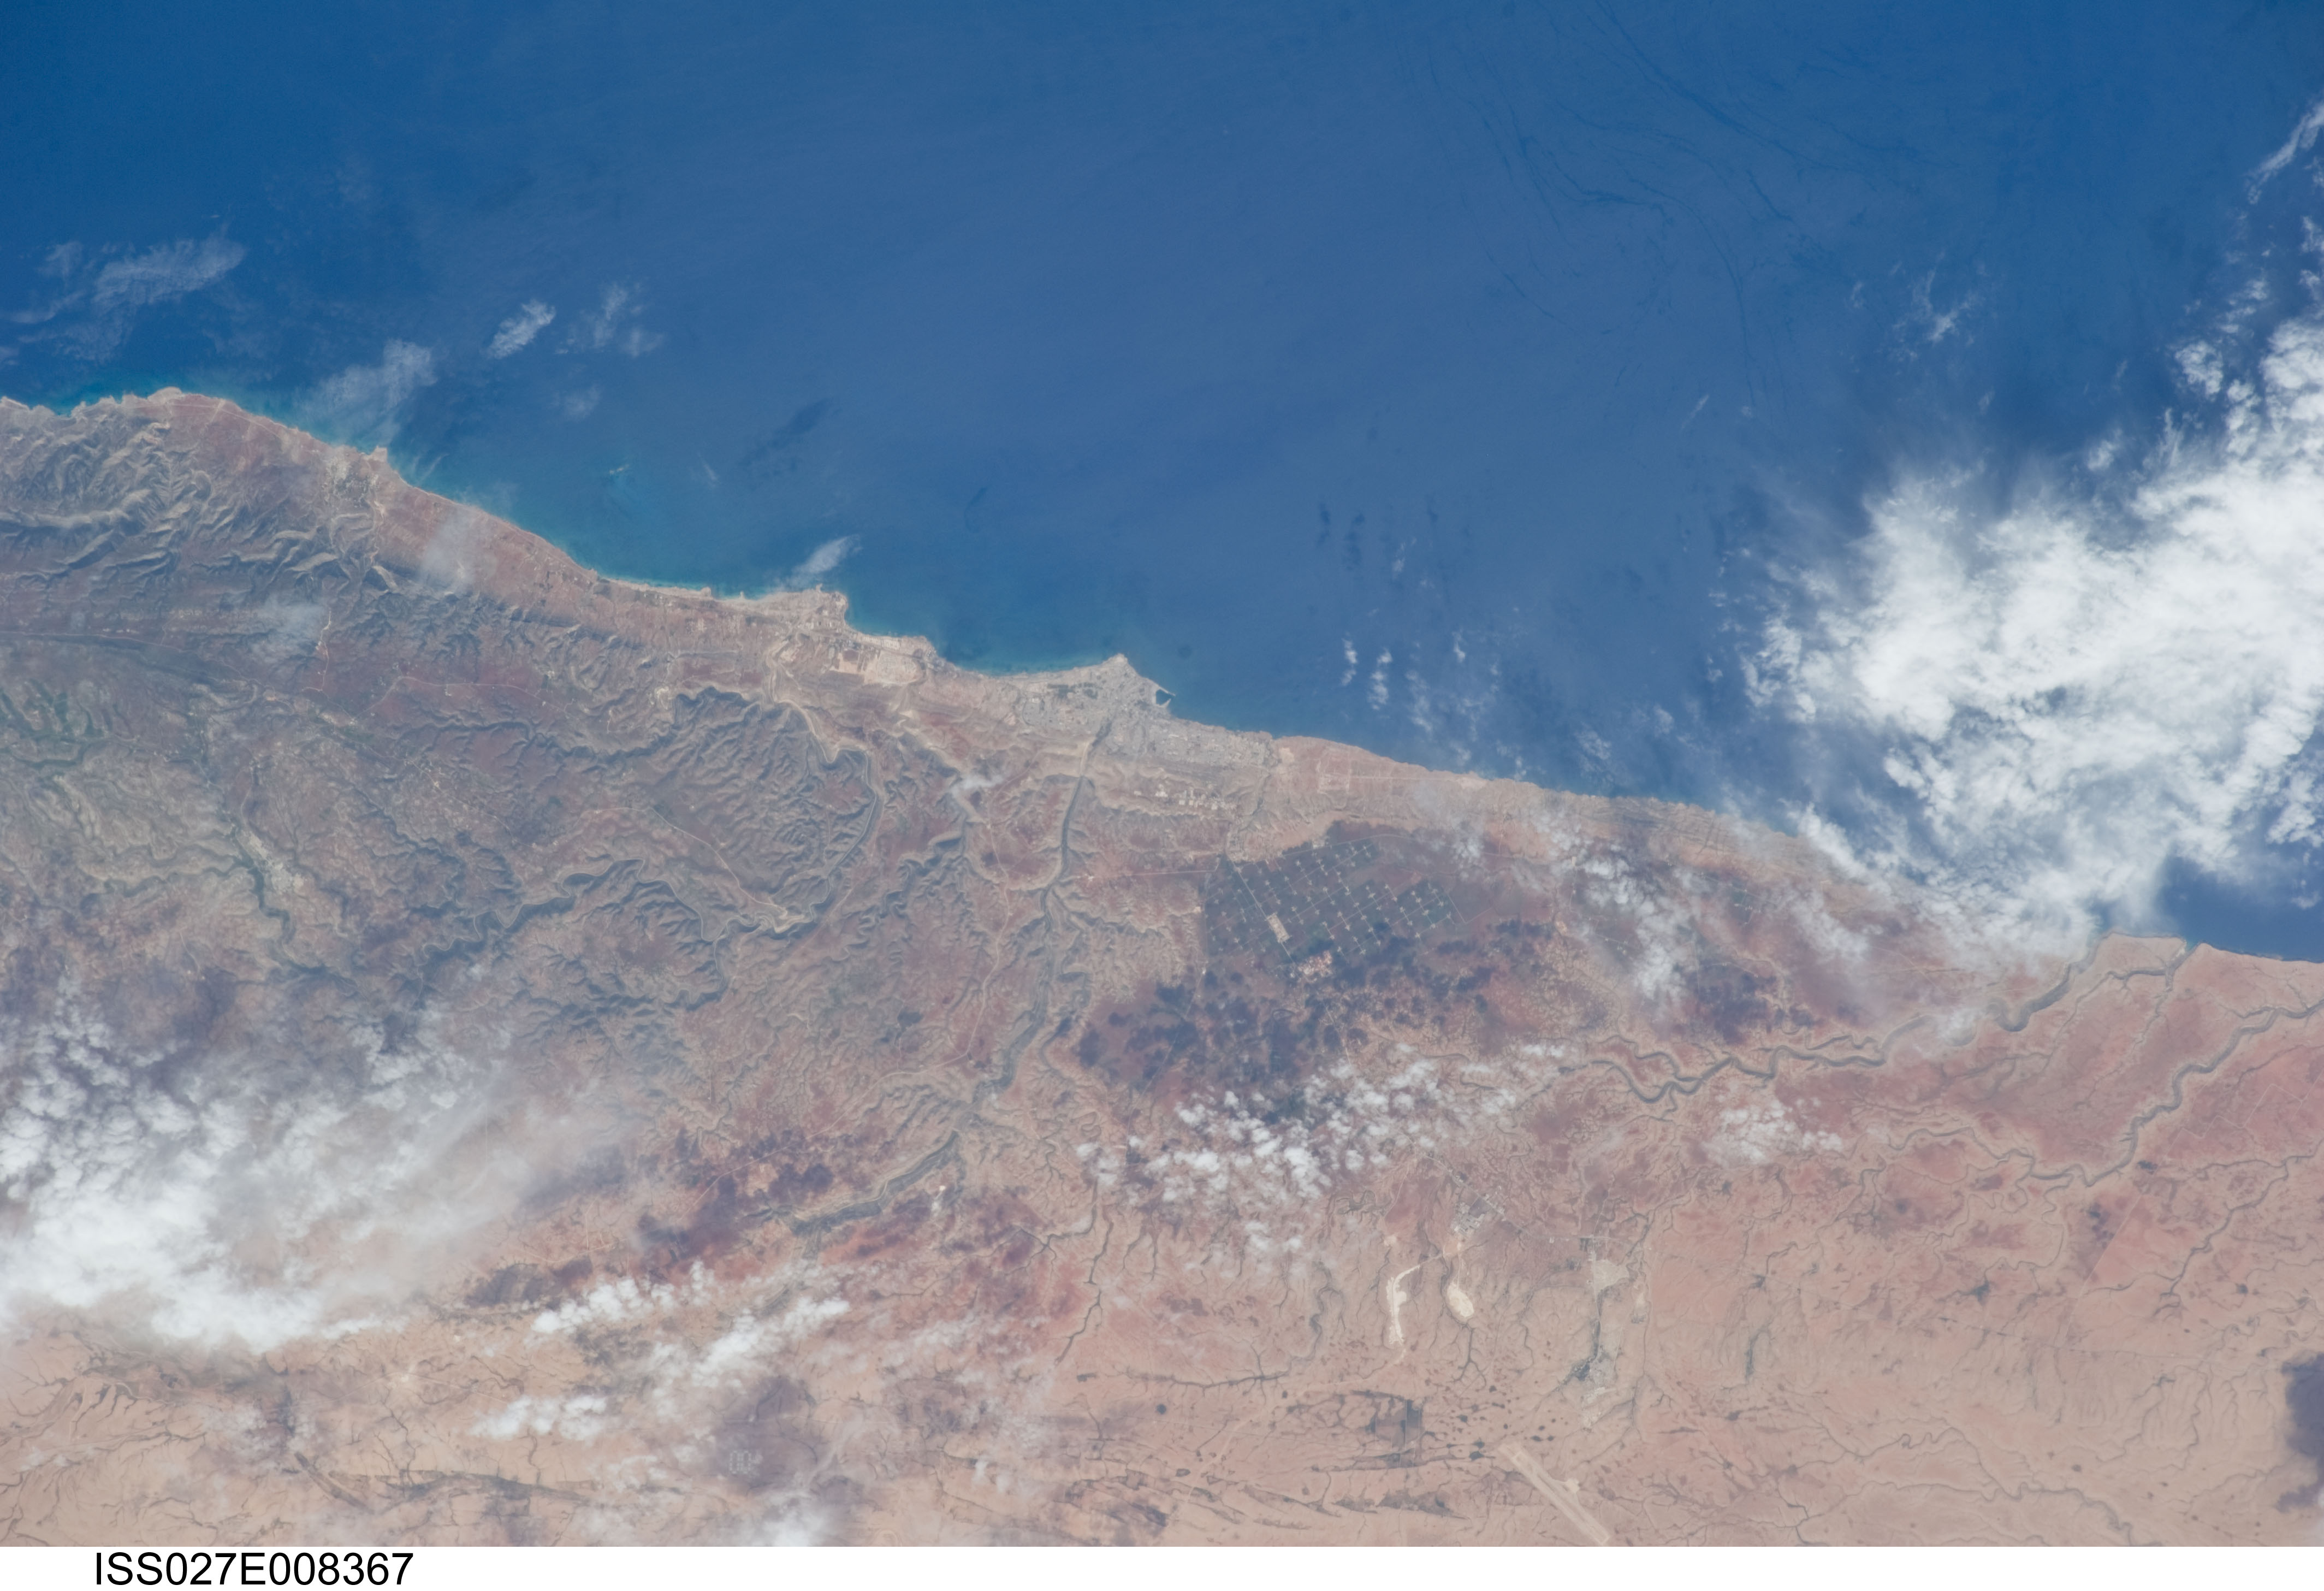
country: LIBYA
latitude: 32.7
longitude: 22.7
